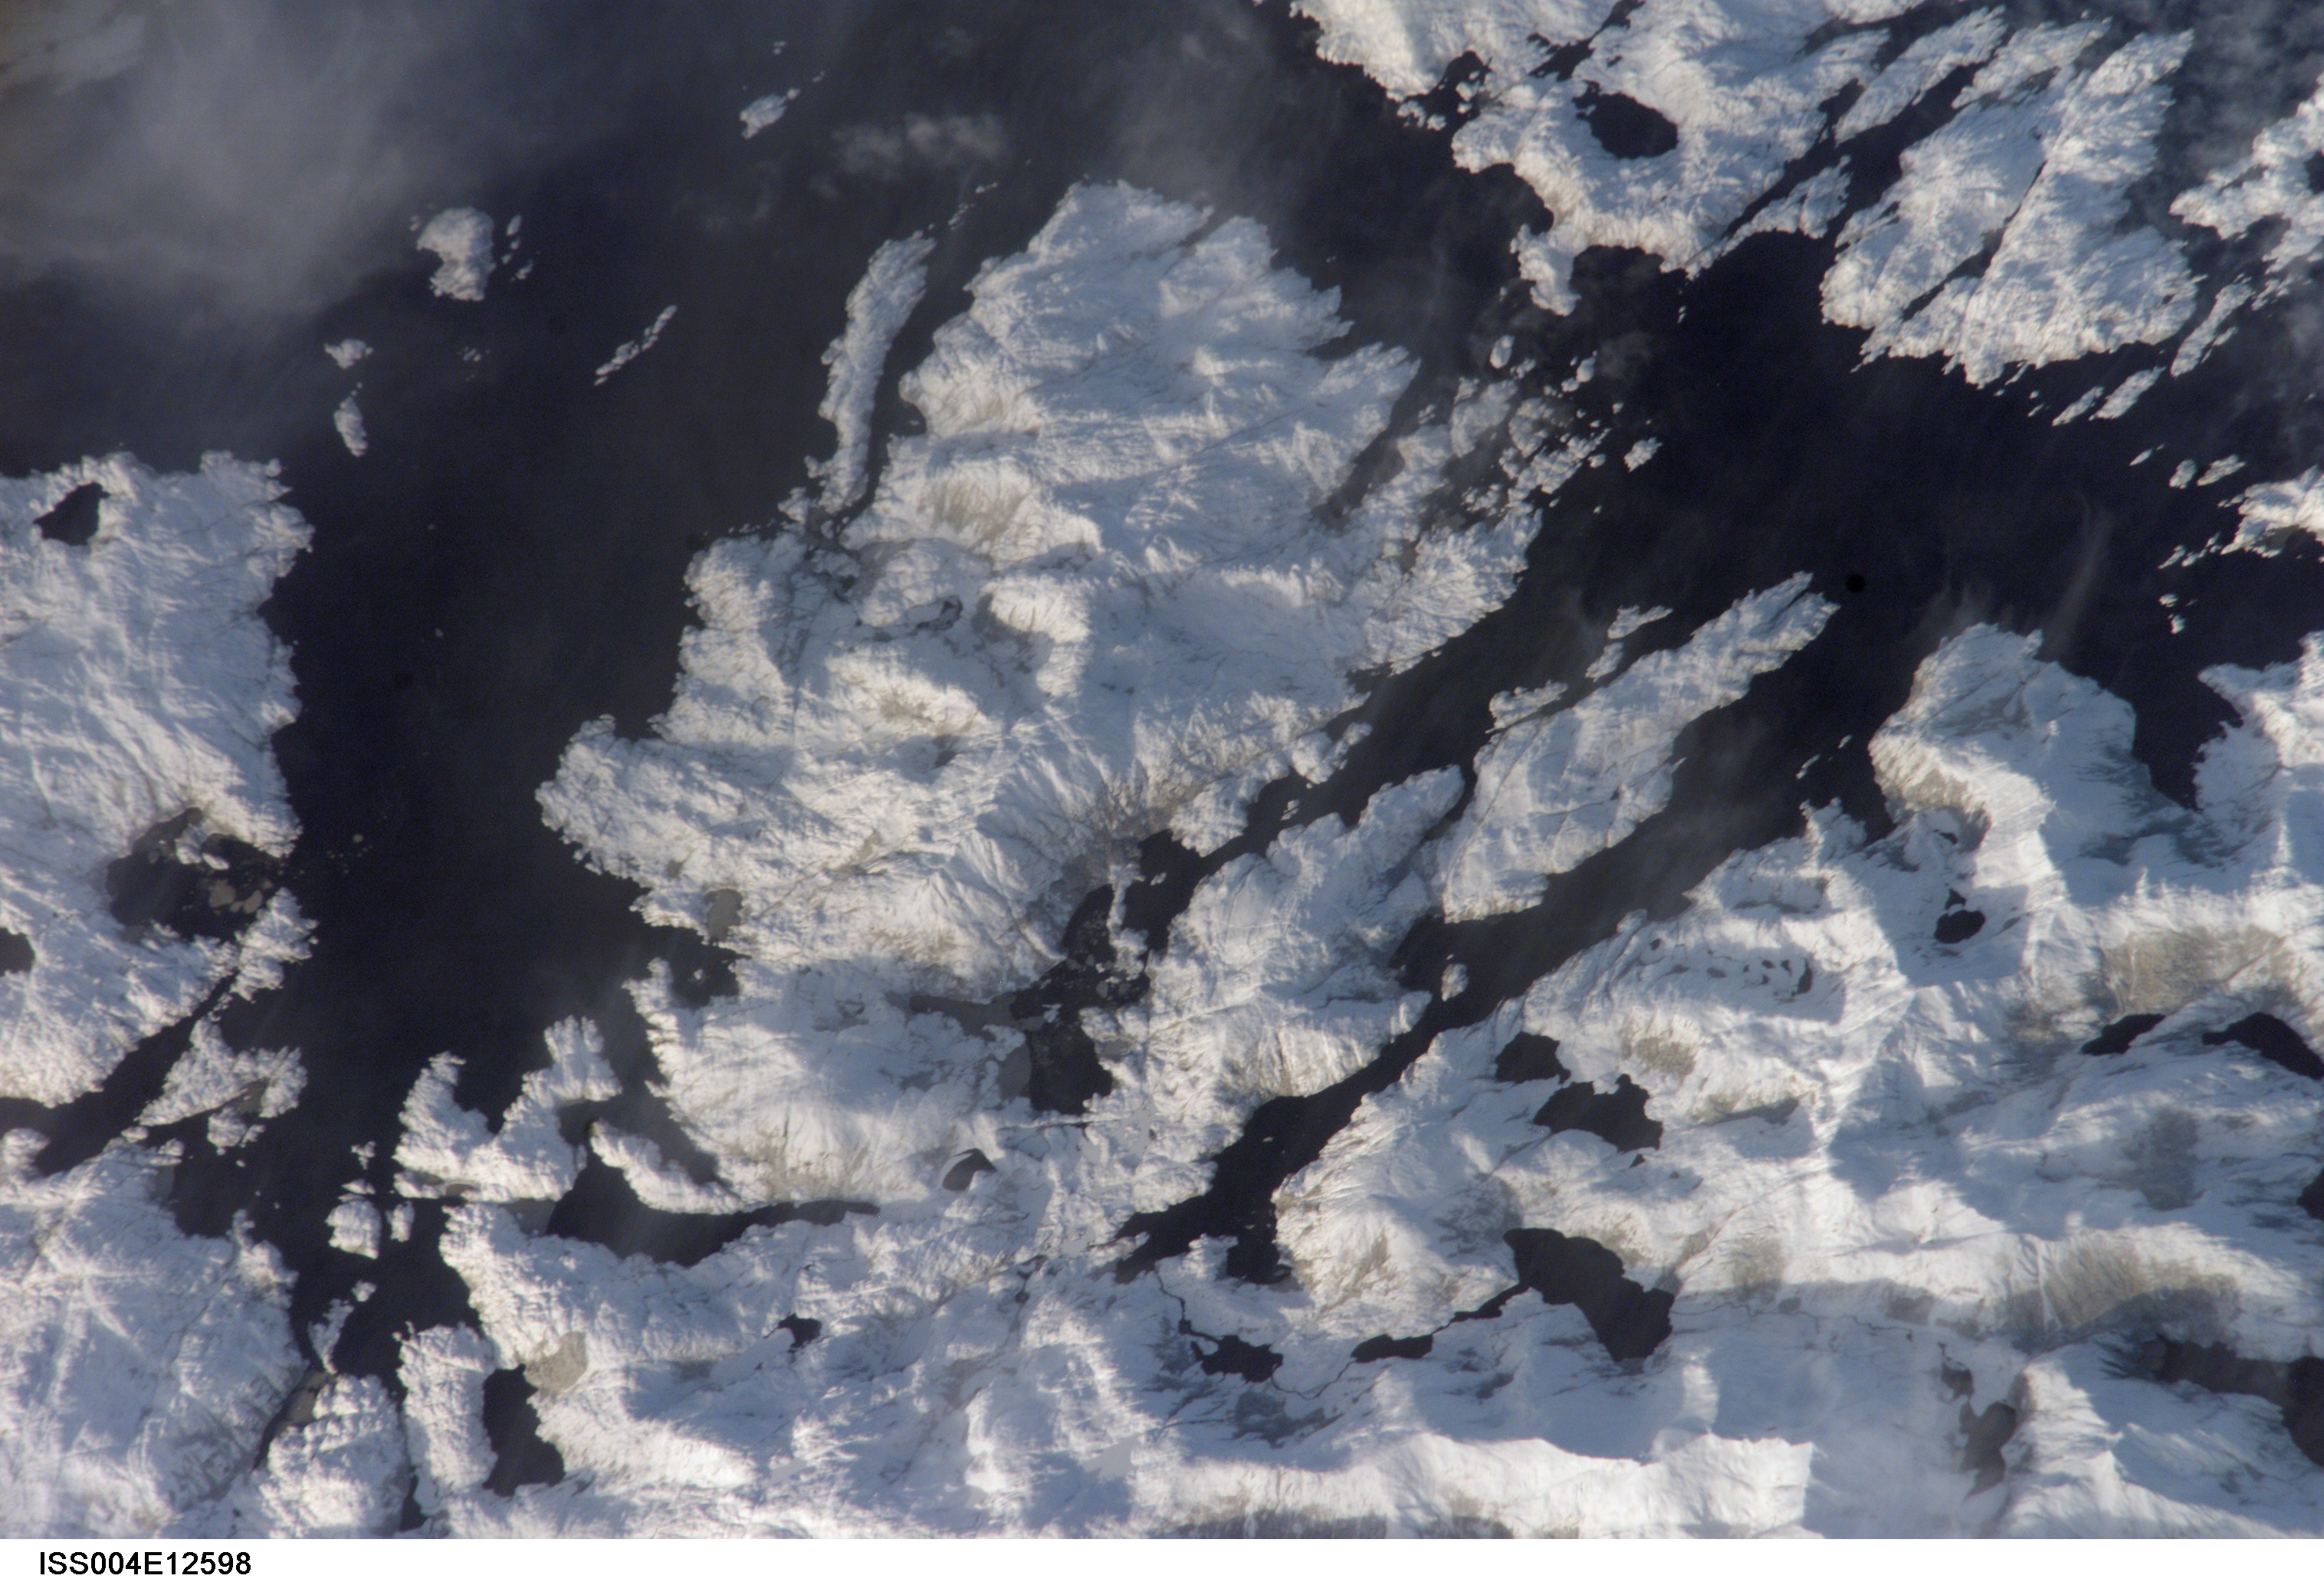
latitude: -50.0
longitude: -74.5
